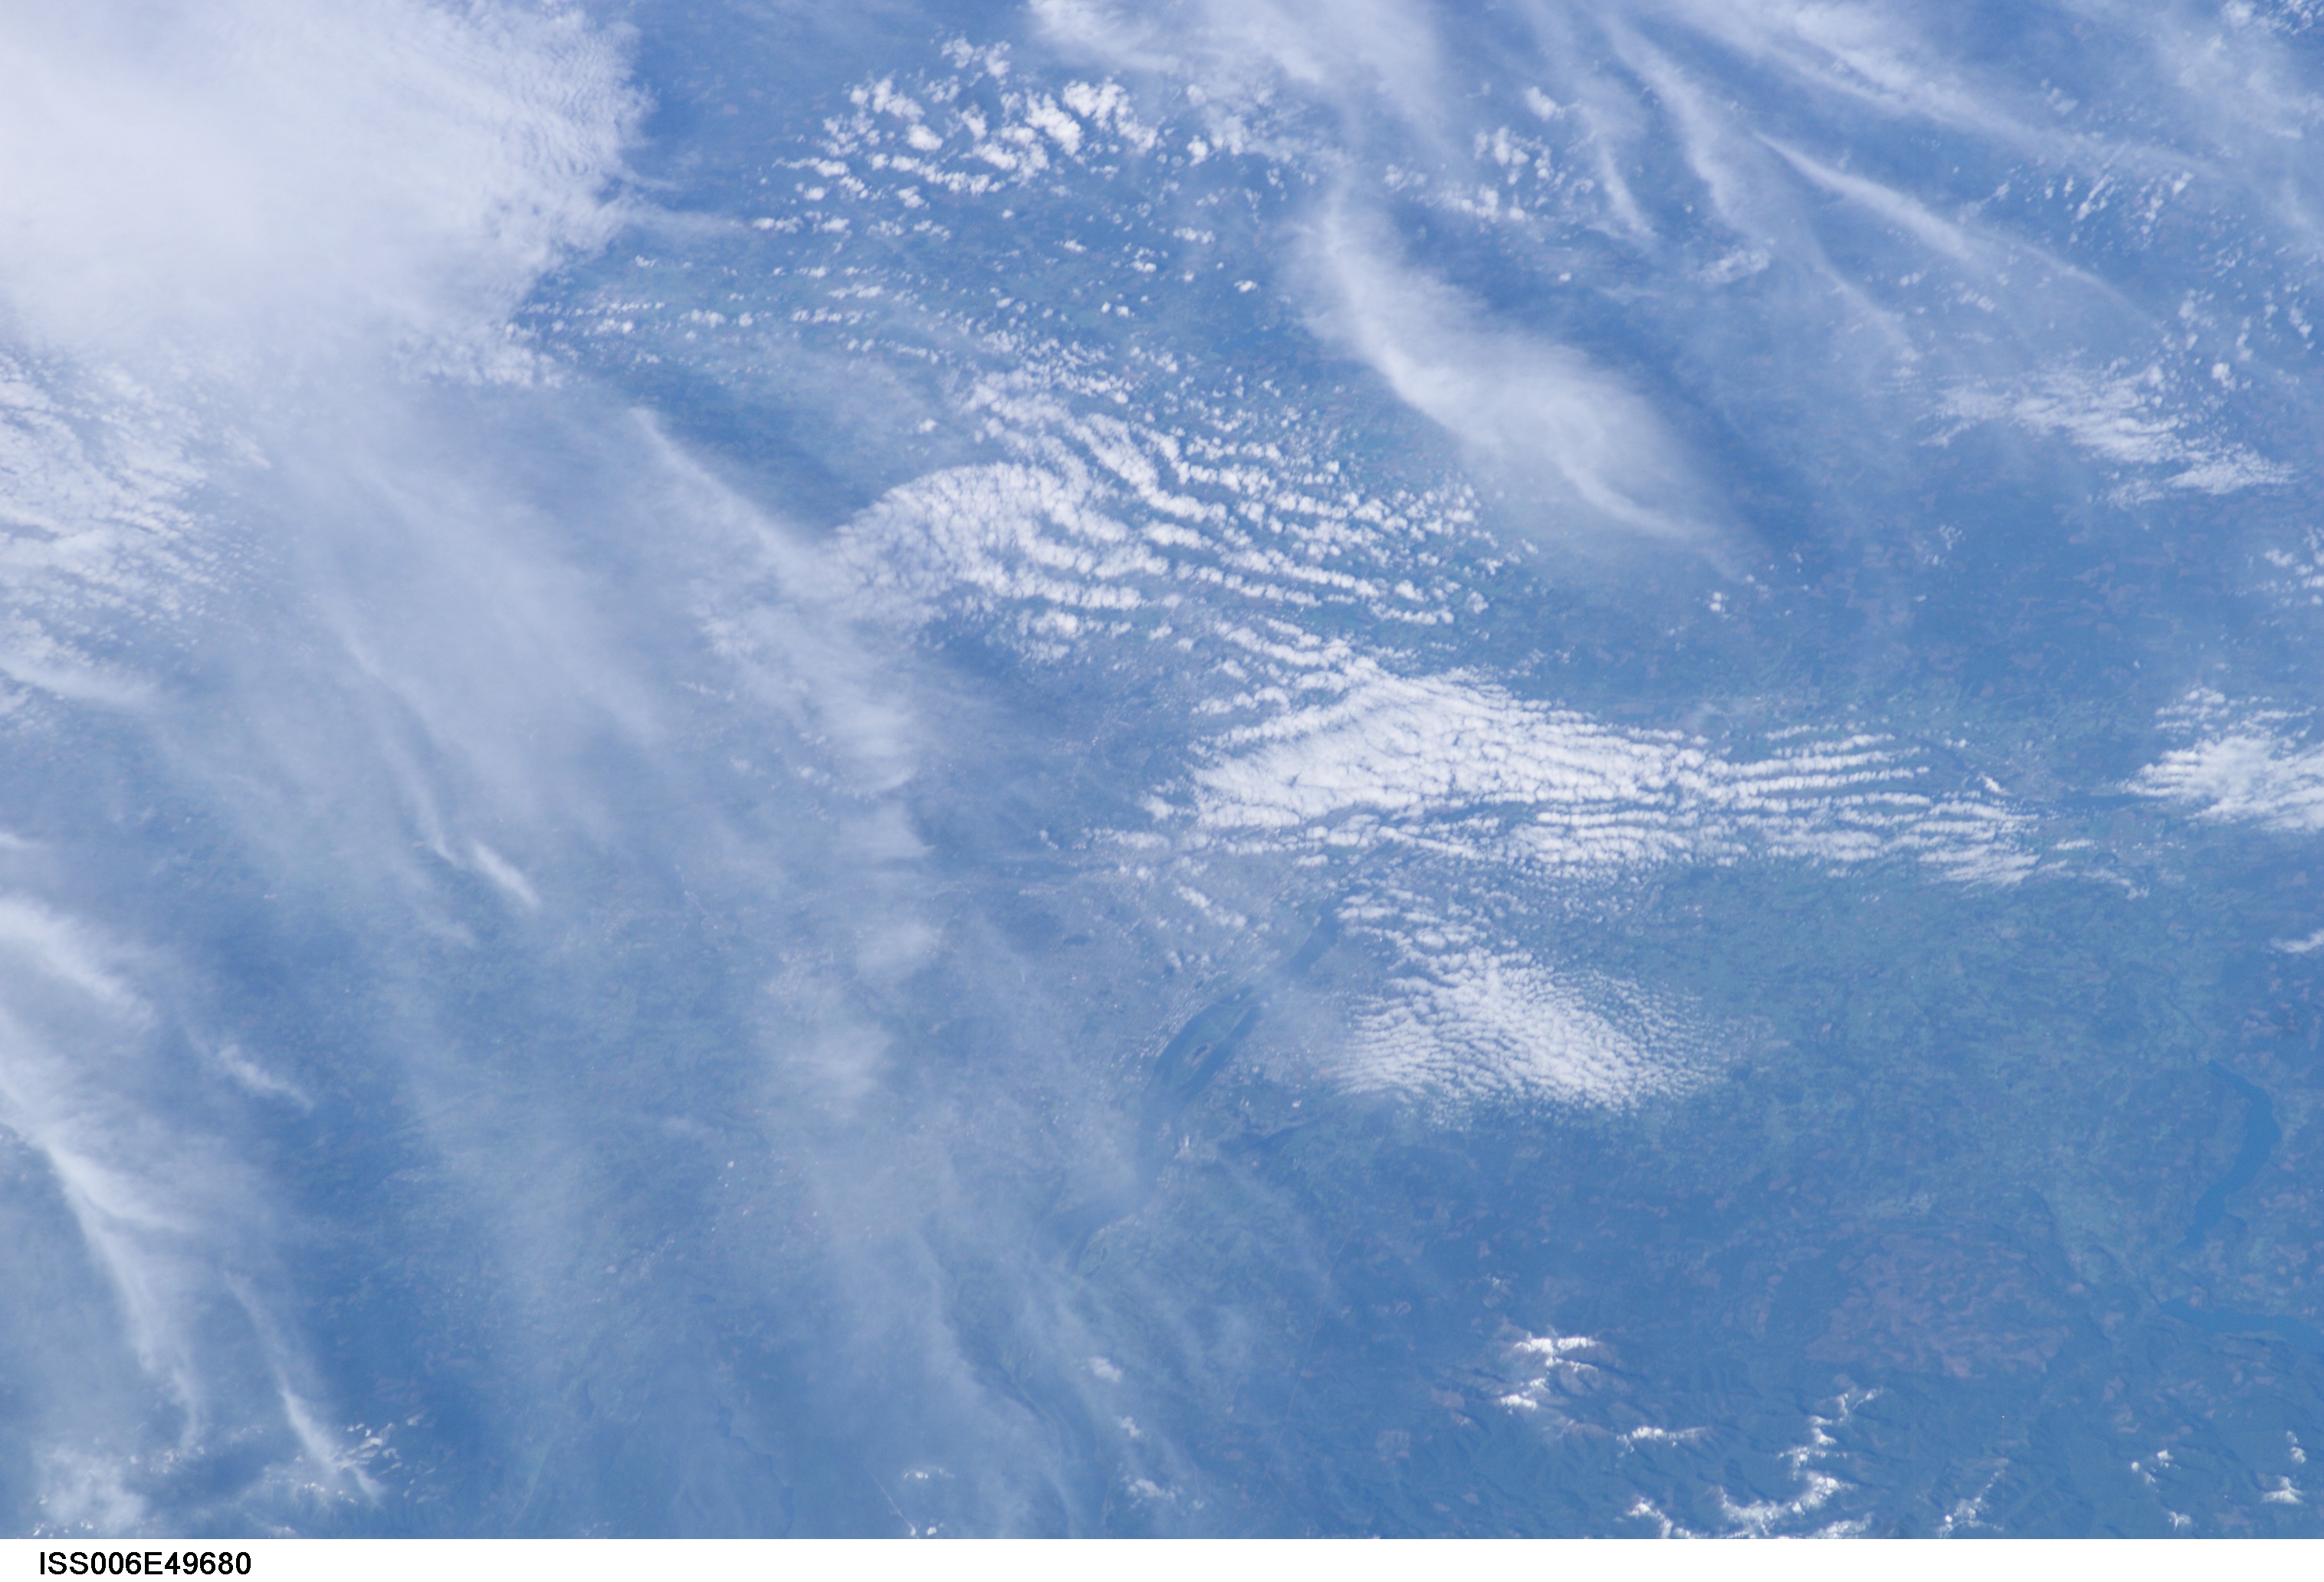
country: USA-OREGON
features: COLUMBIA RIVER, PORTLAND
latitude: 45.5
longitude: -122.5
